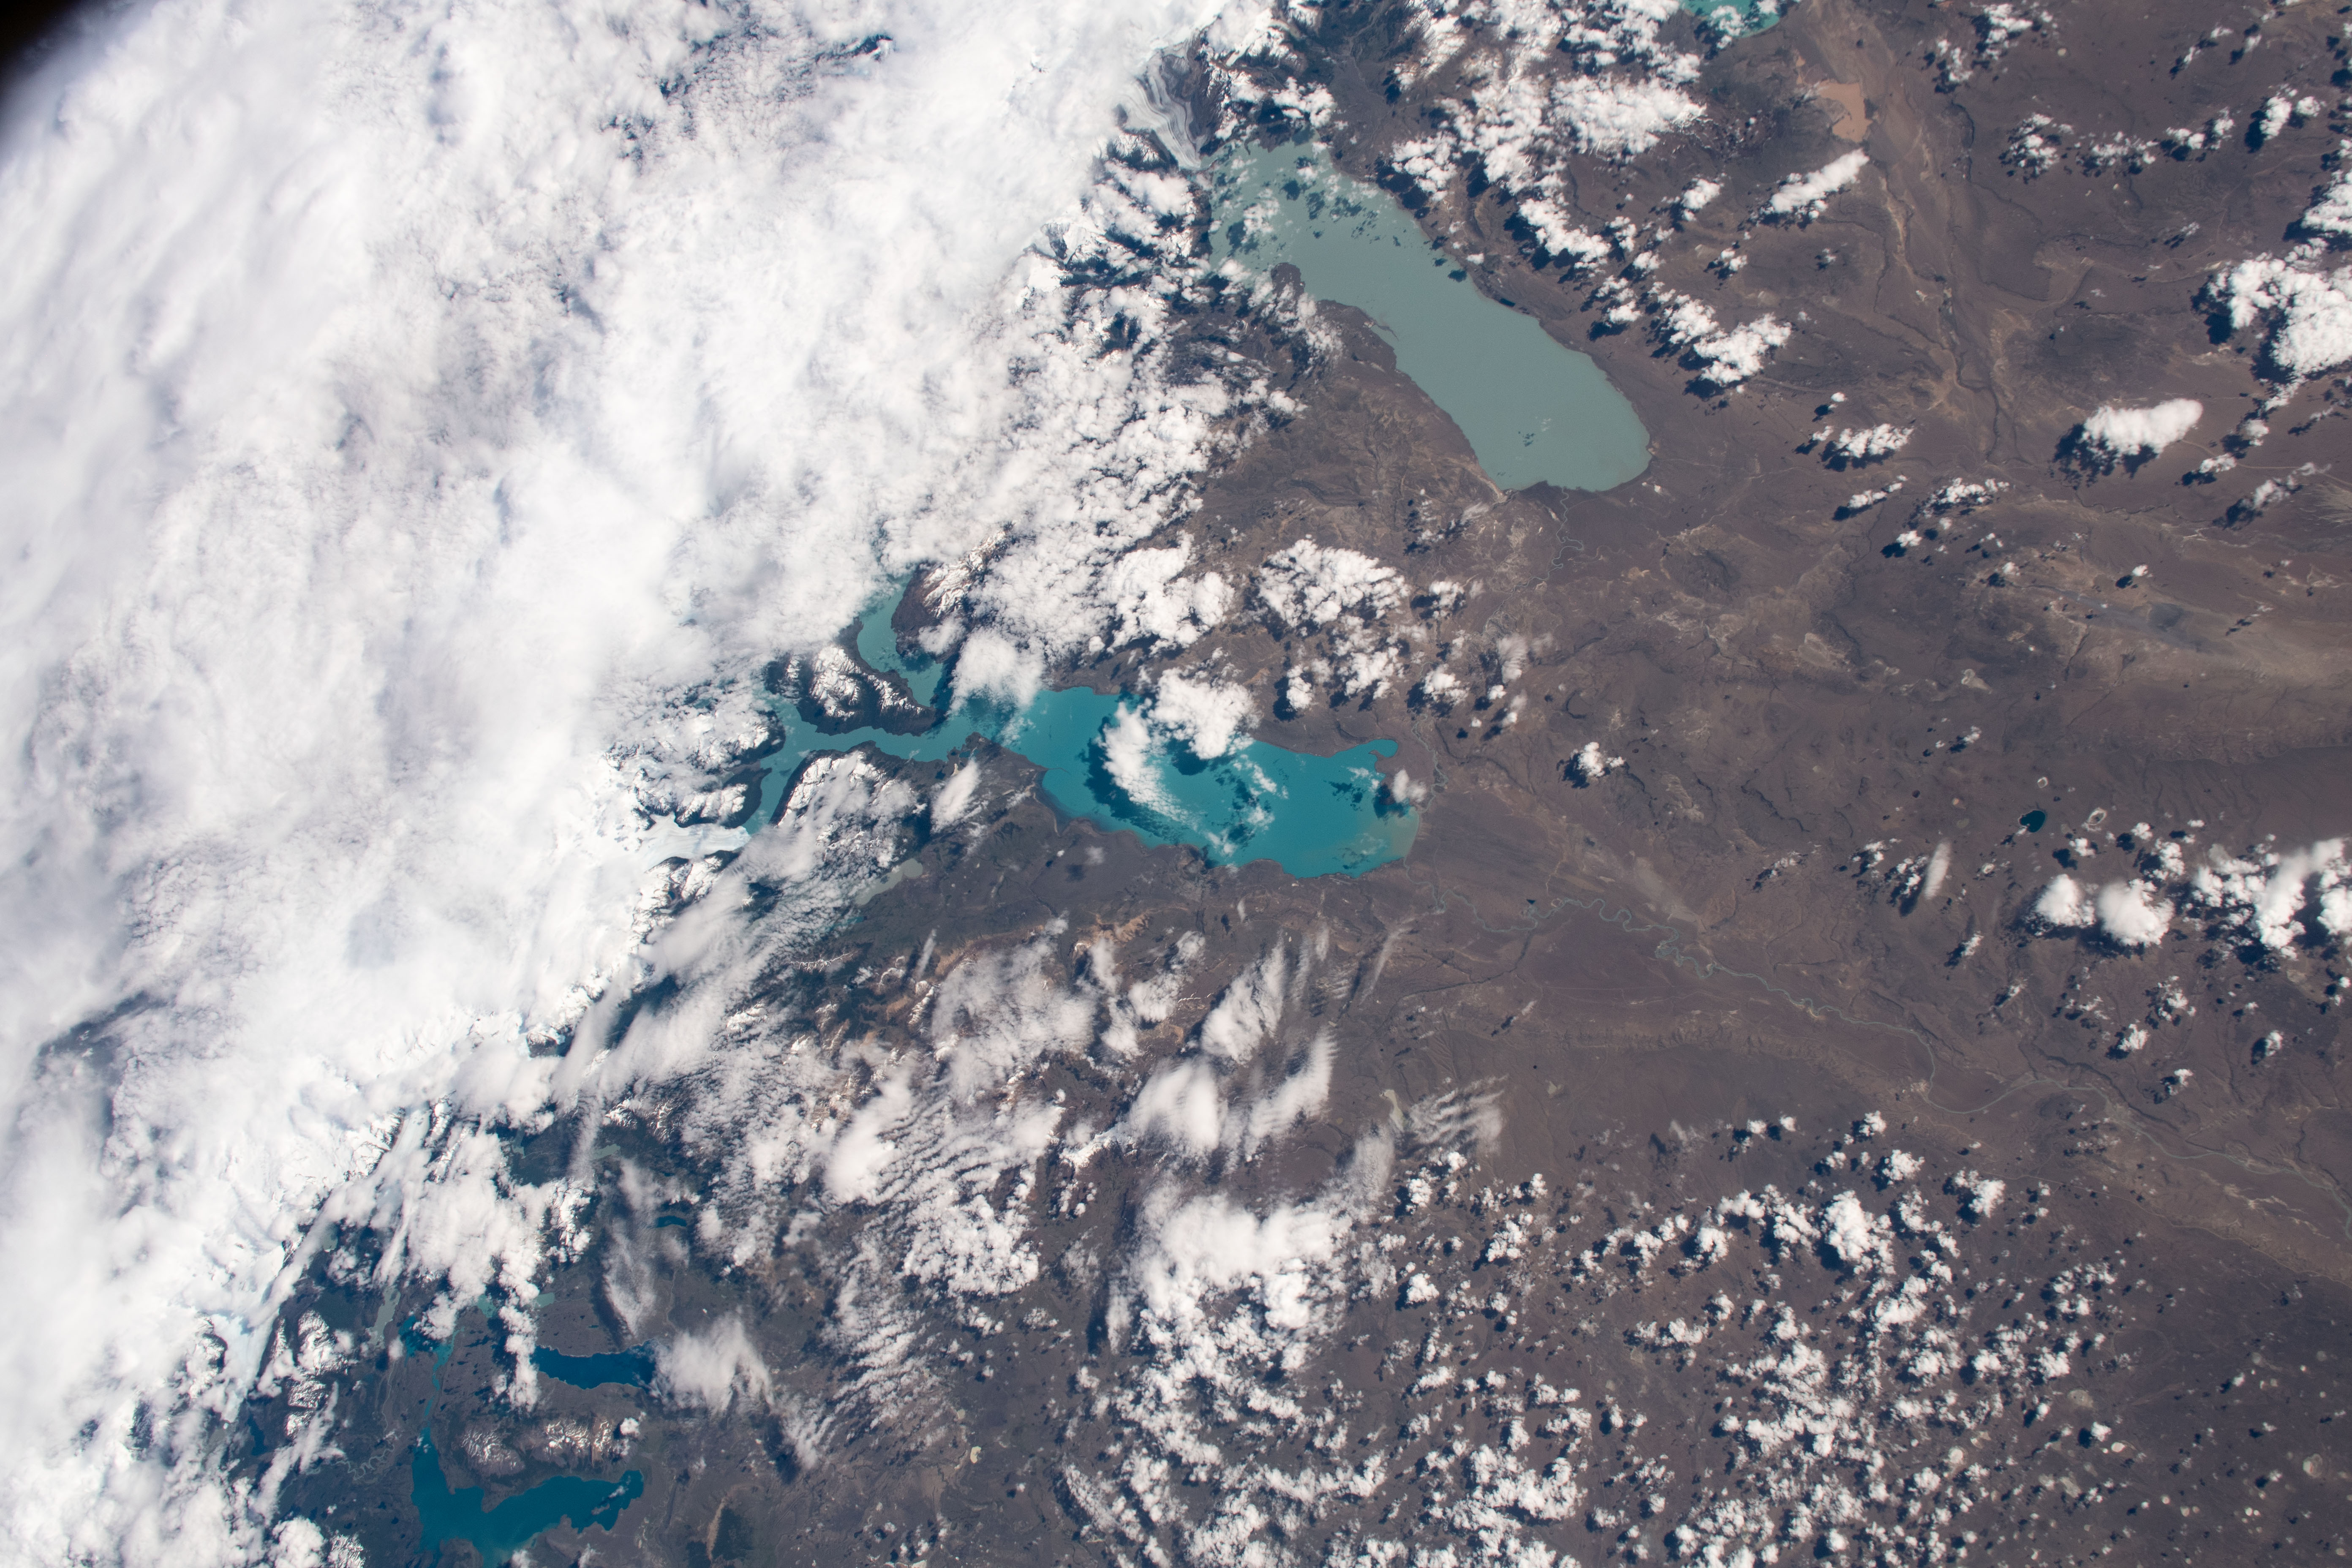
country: ARGENTINA
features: VIEDMA LAKE, ARGENTINO LAKE
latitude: -50.0
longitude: -72.0
